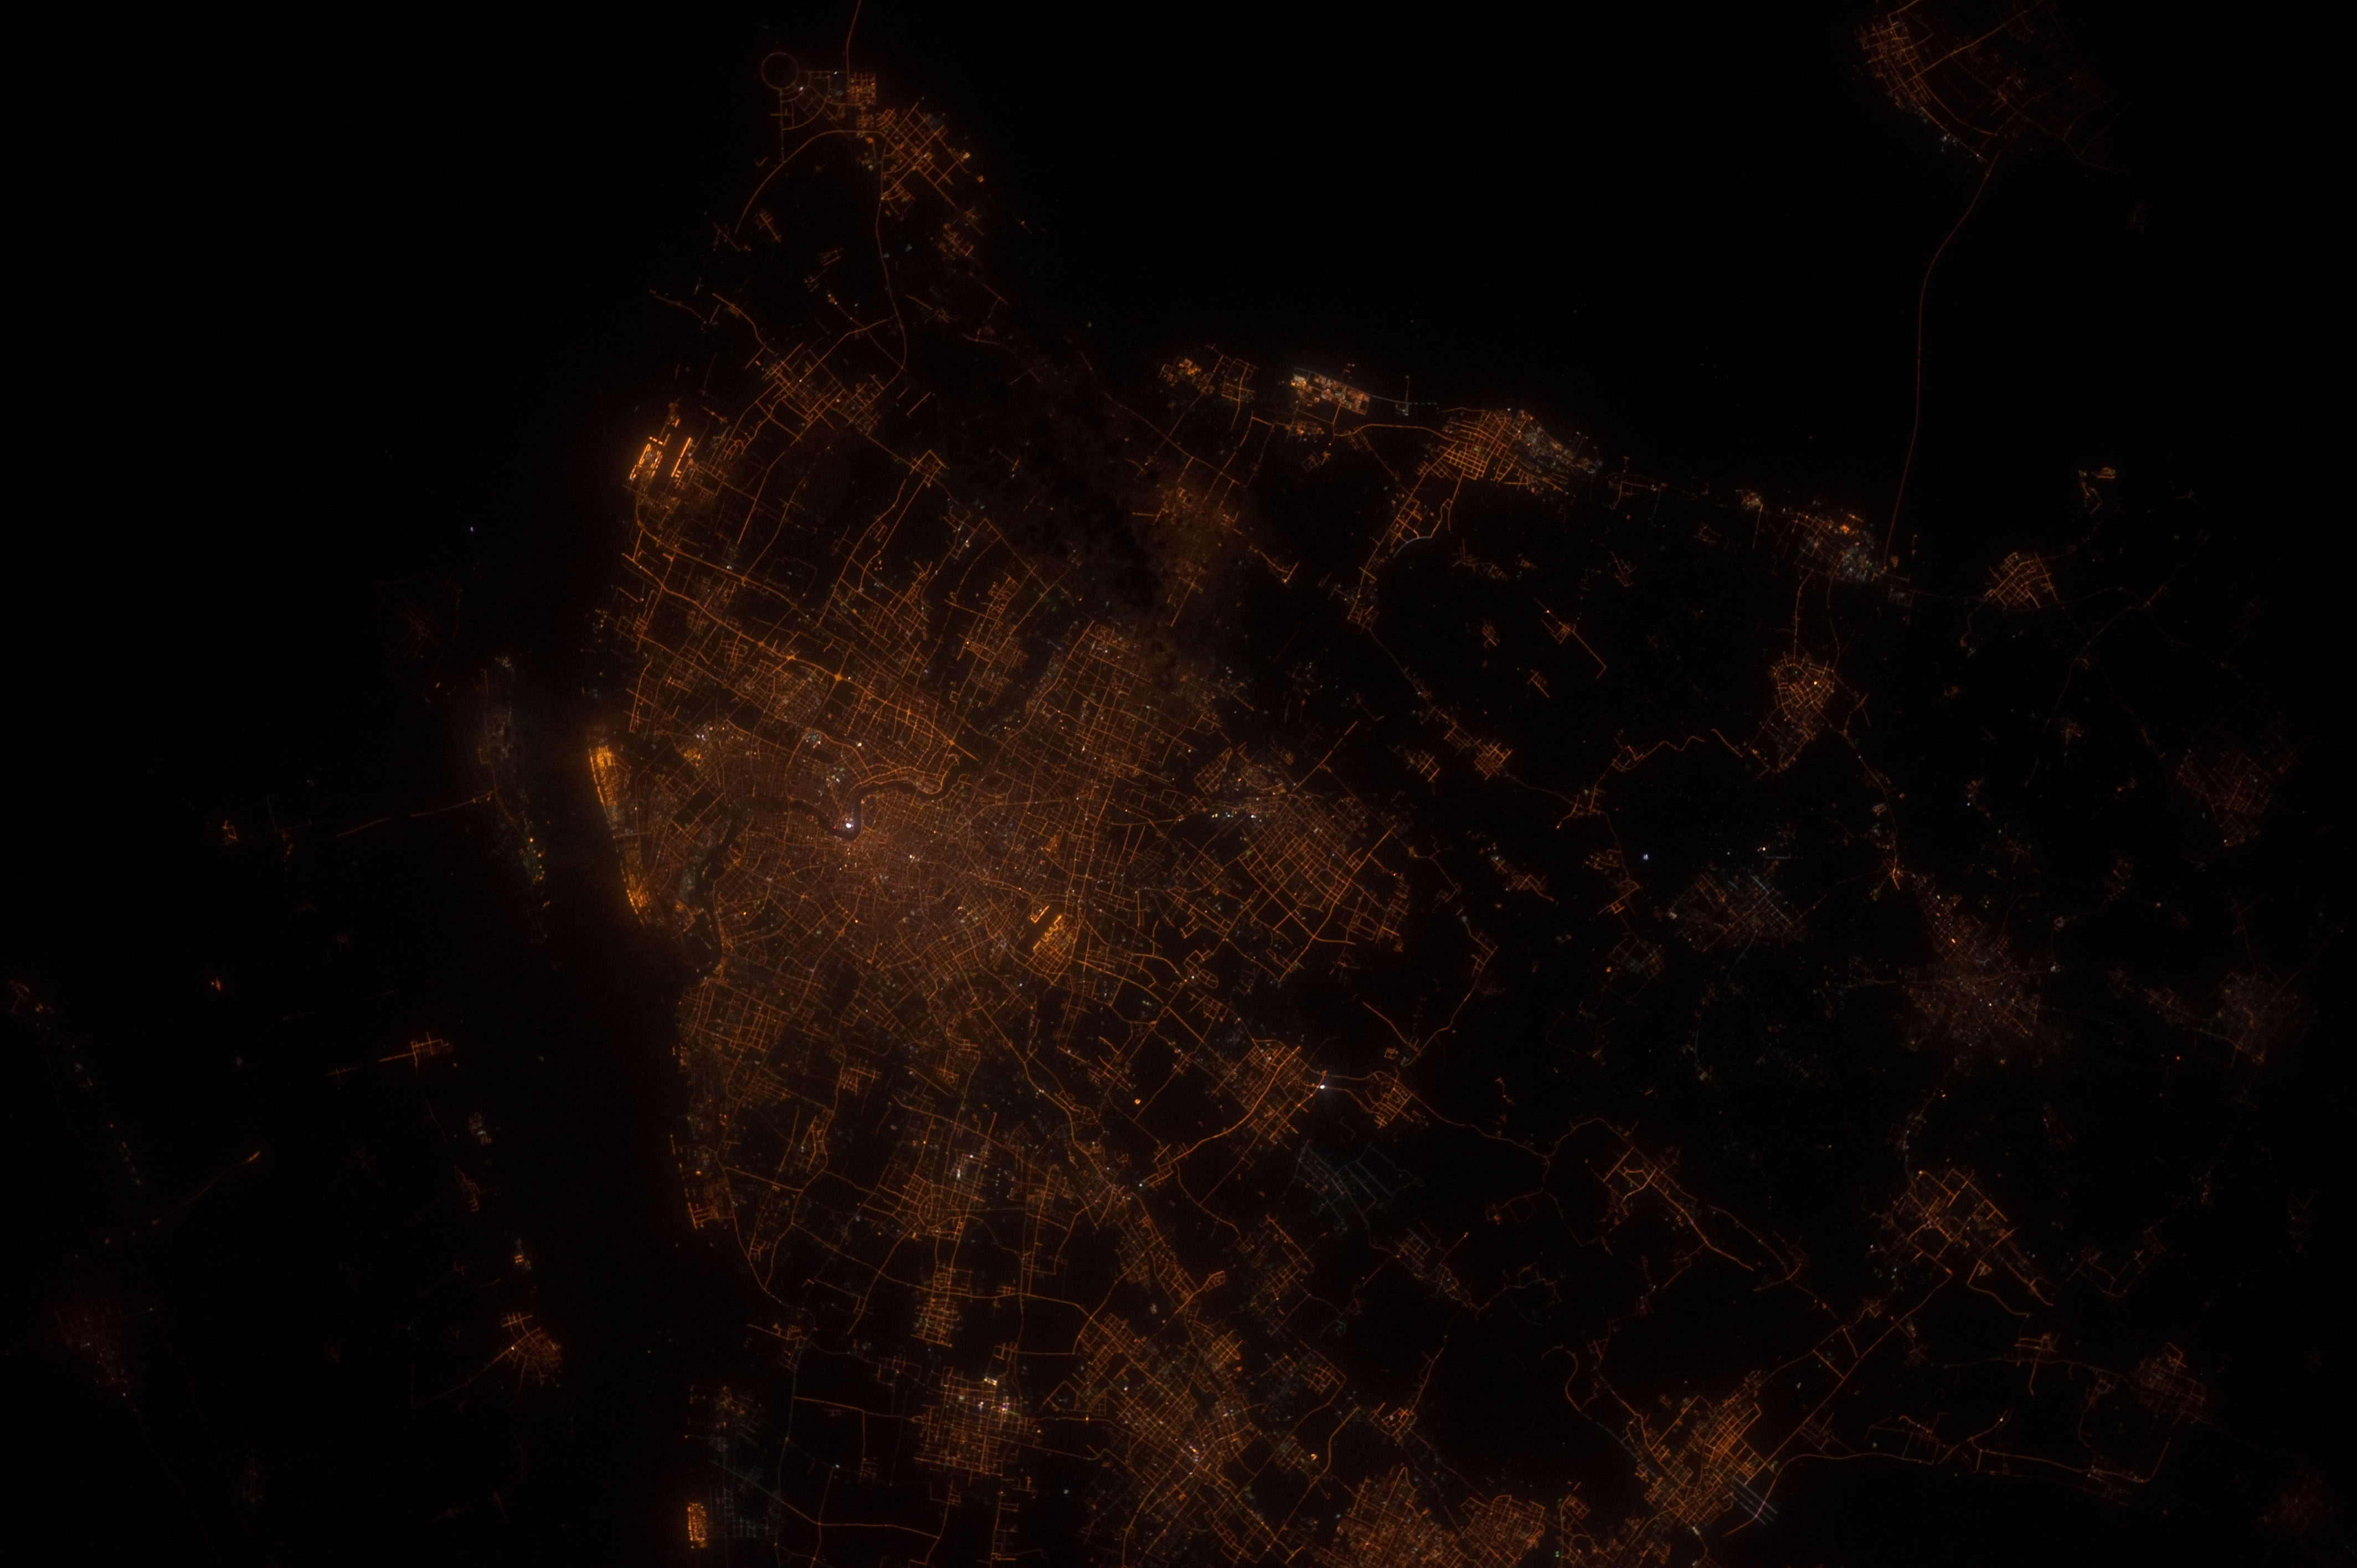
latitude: 31.2
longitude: 121.5
